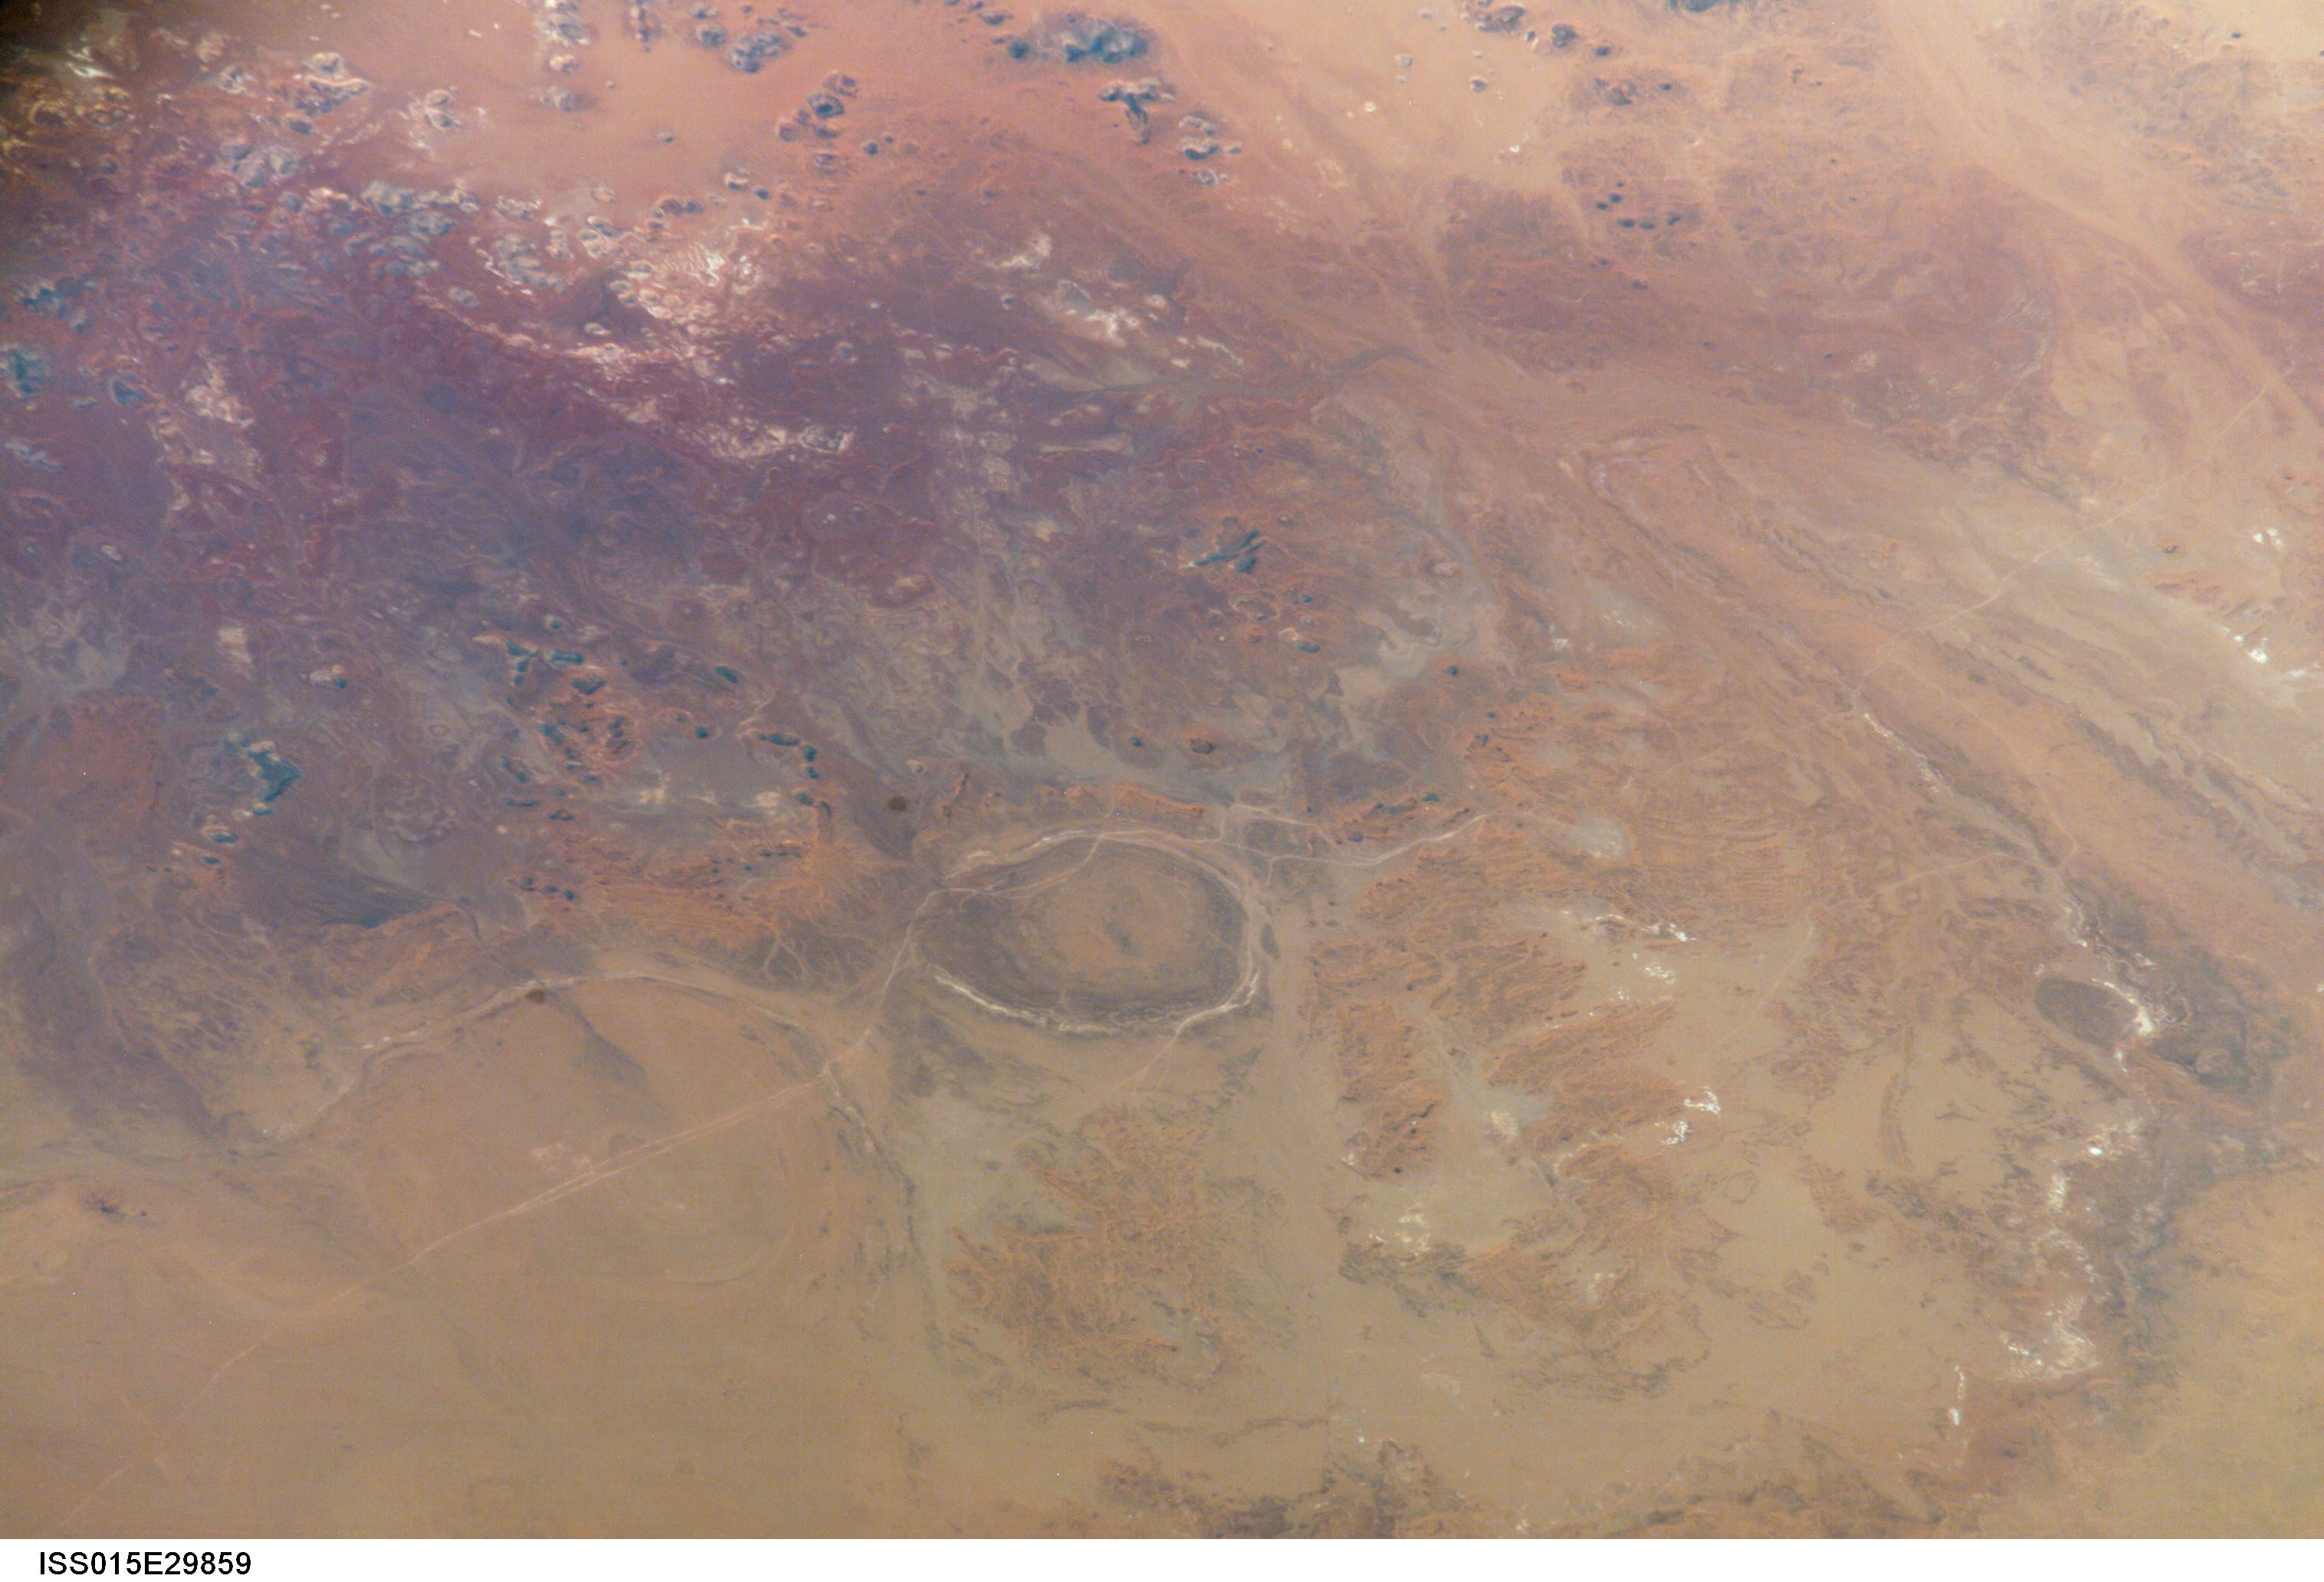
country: LIBYA
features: CIRCULAR FEATURE, SAND, LAVA
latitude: 24.3
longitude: 24.7
